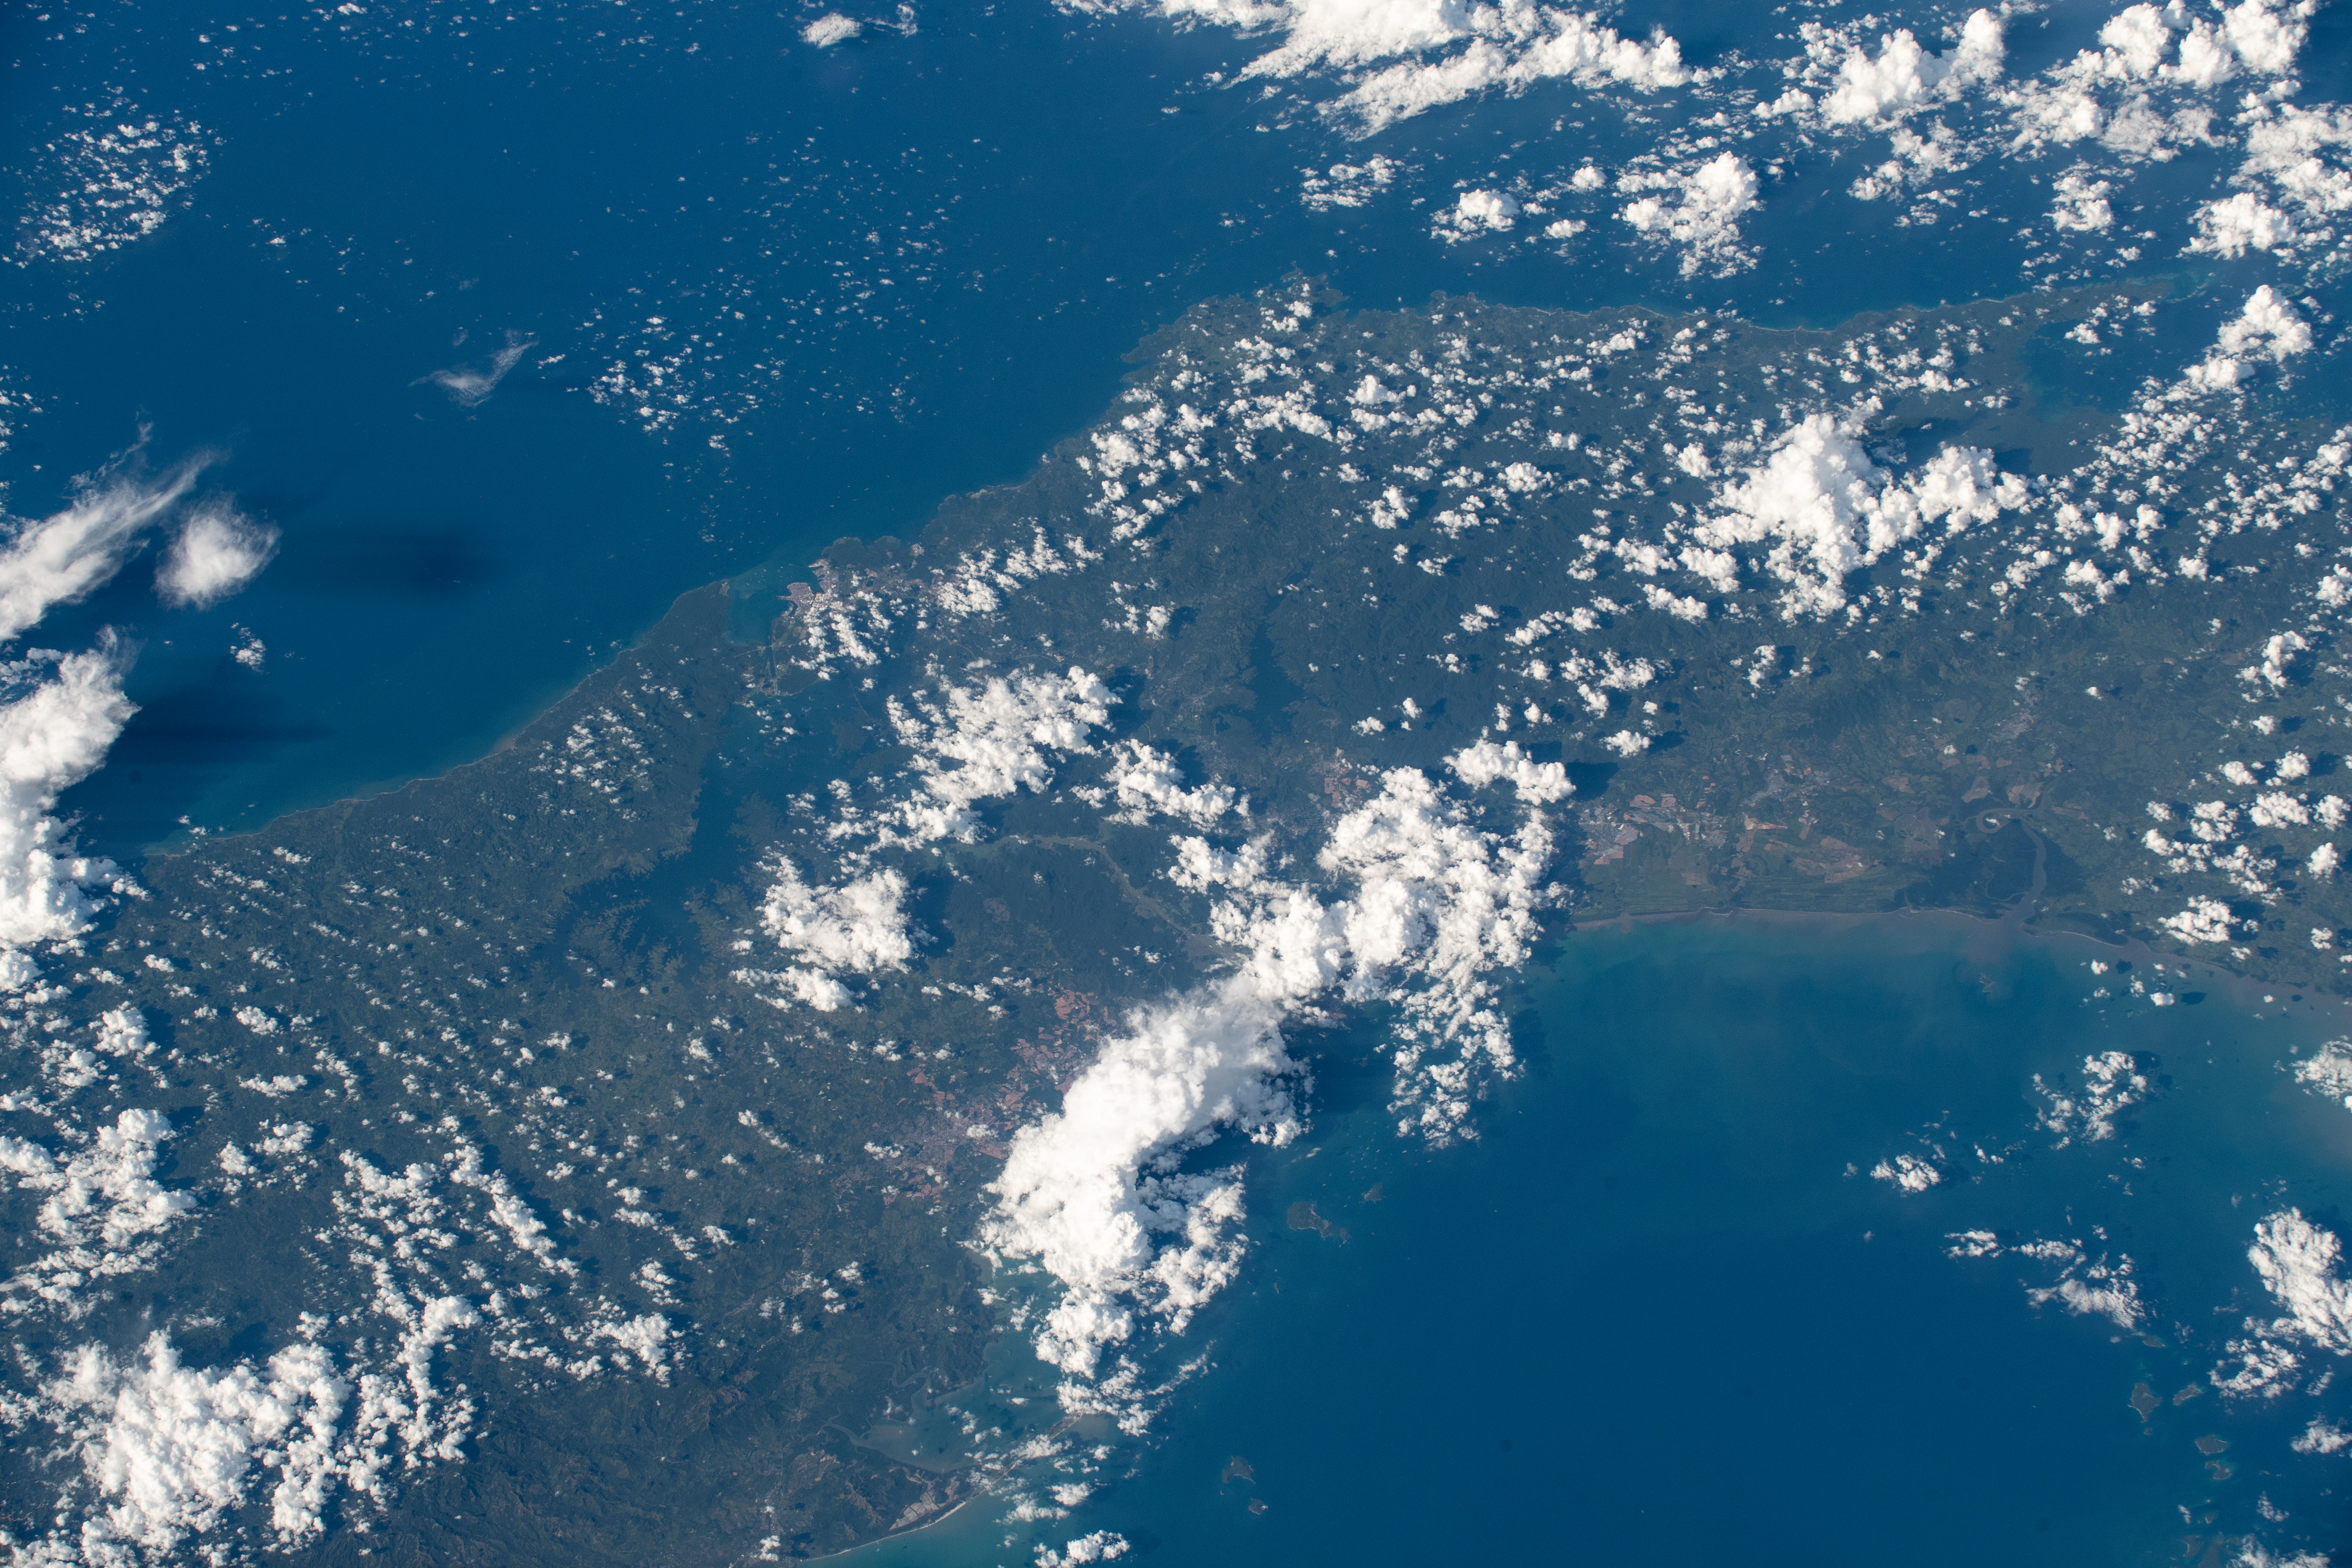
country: PANAMA
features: PANAMA, LAGO GATUN, SOBERANIA NATINAL PARK
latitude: 9.2
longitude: -79.6
